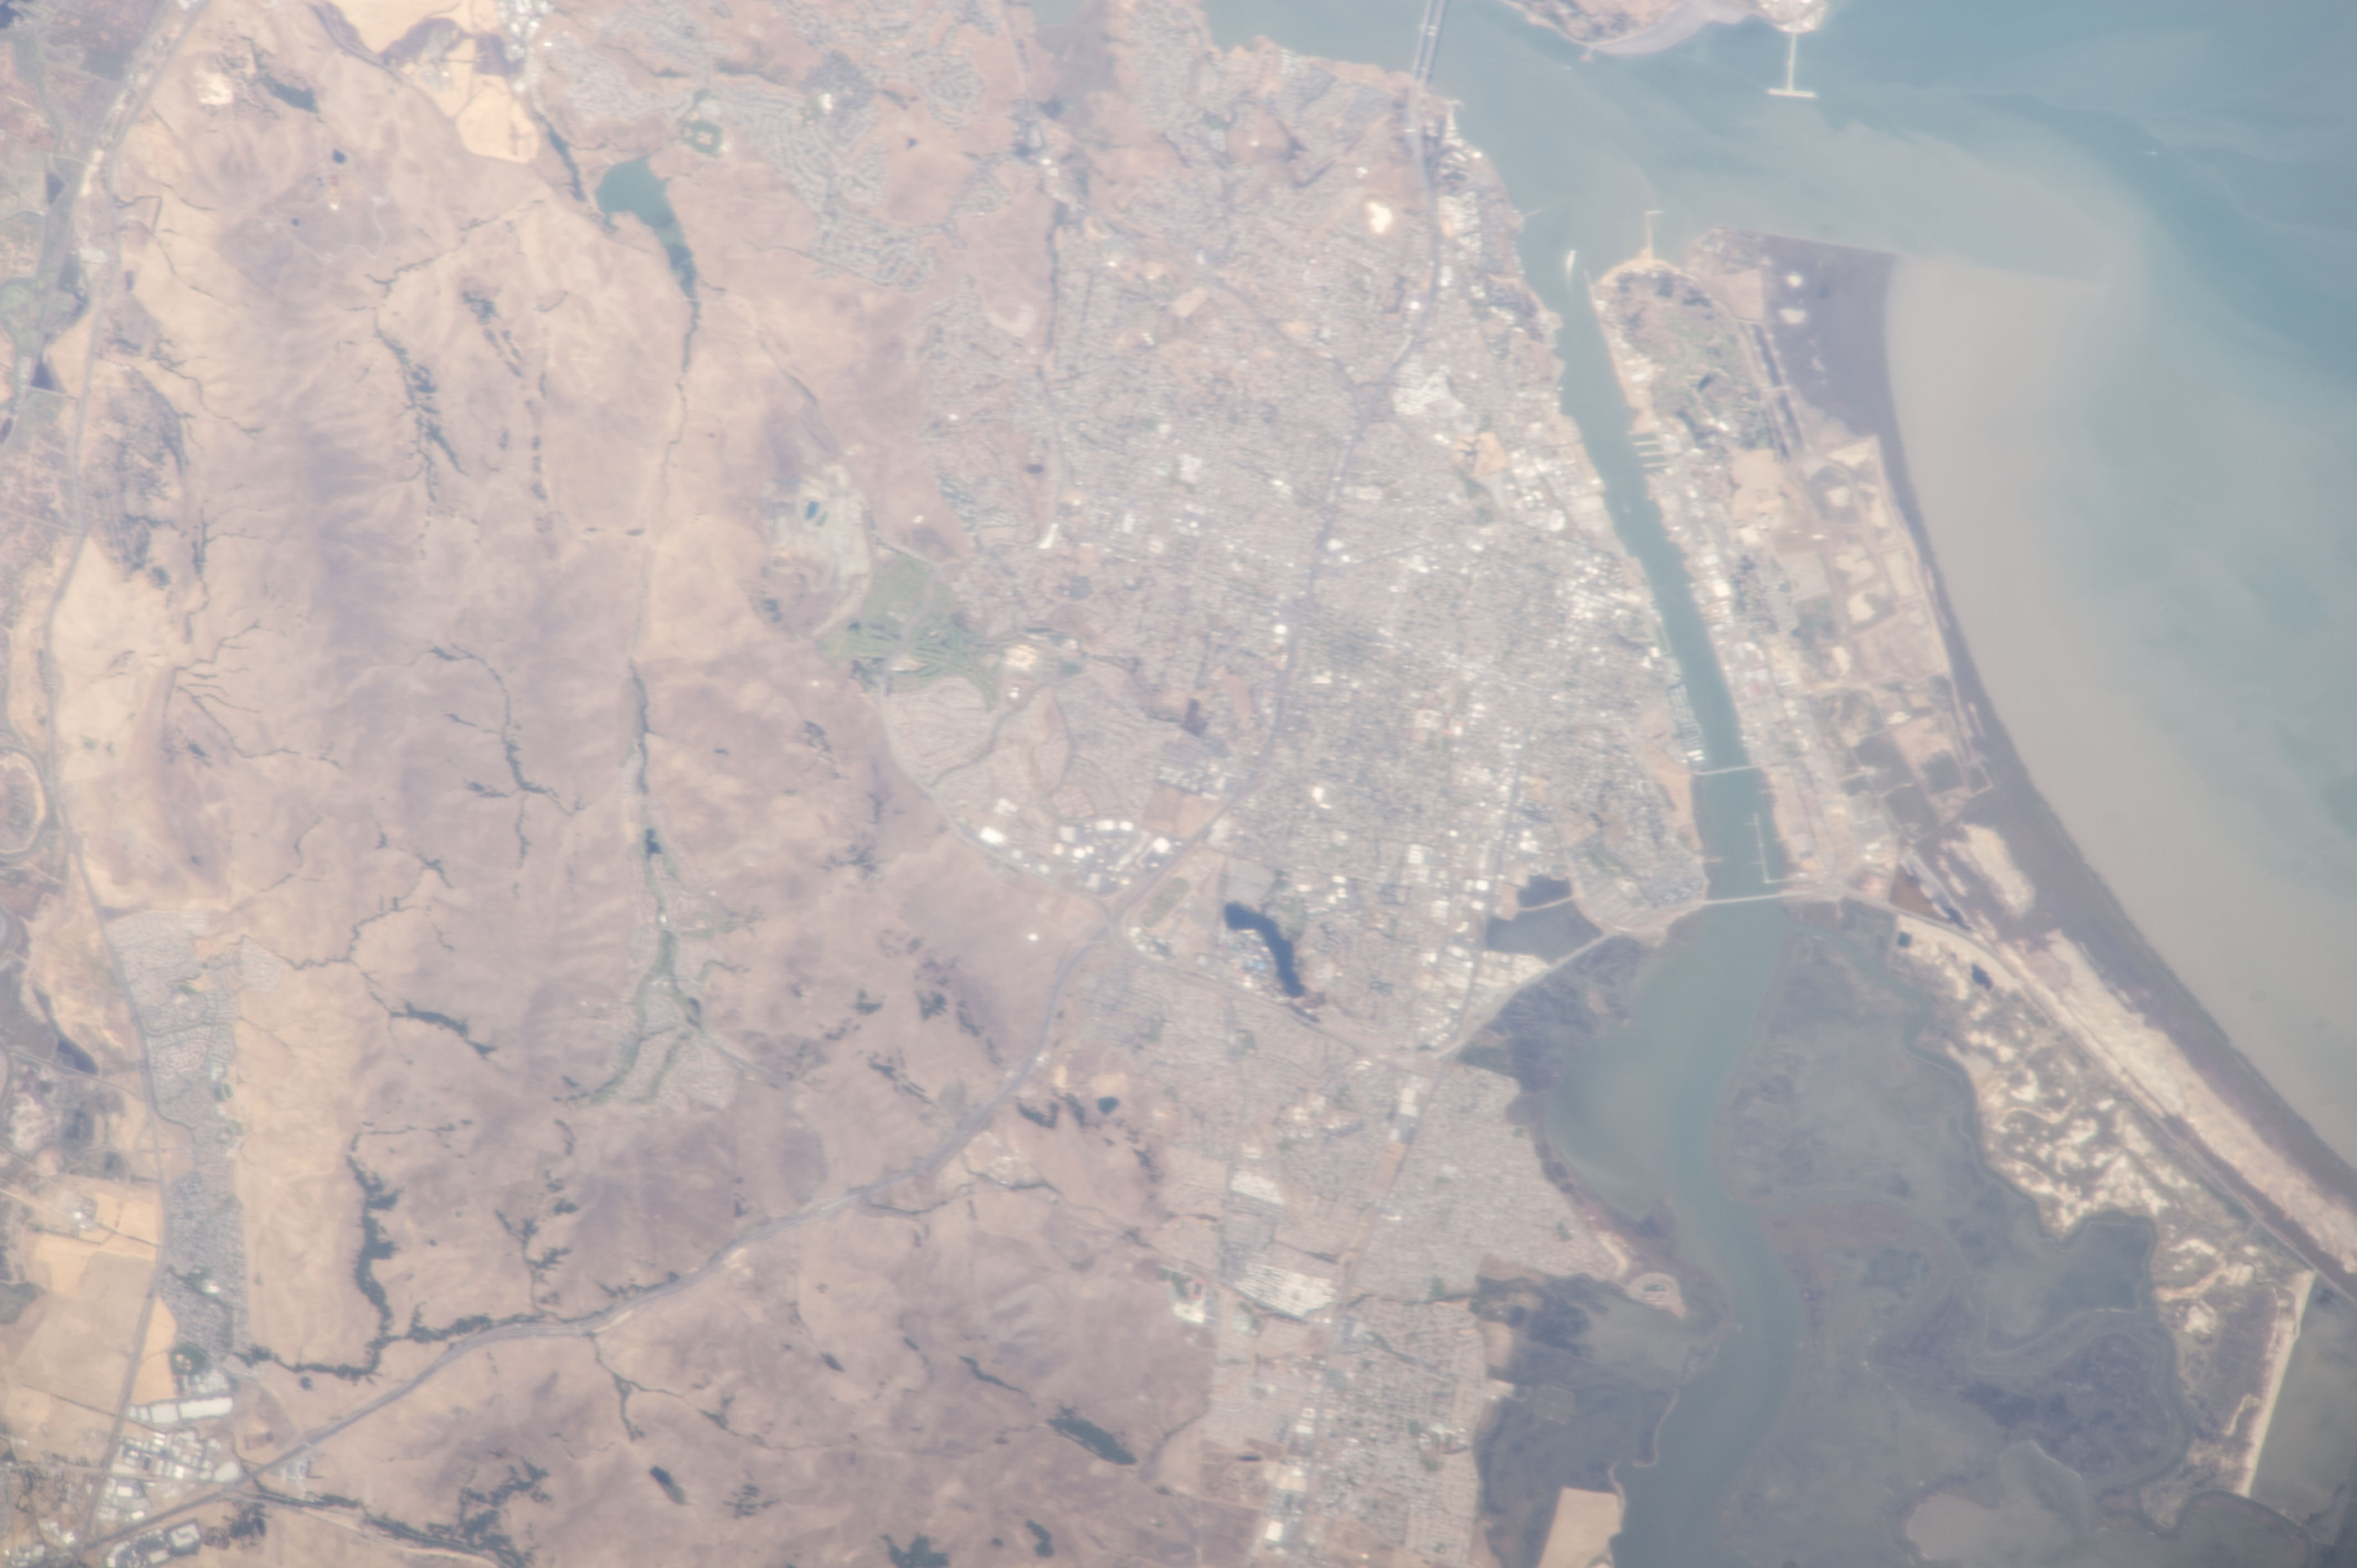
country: USA-CALIFORNIA
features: CY.
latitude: 38.1
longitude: -122.2
